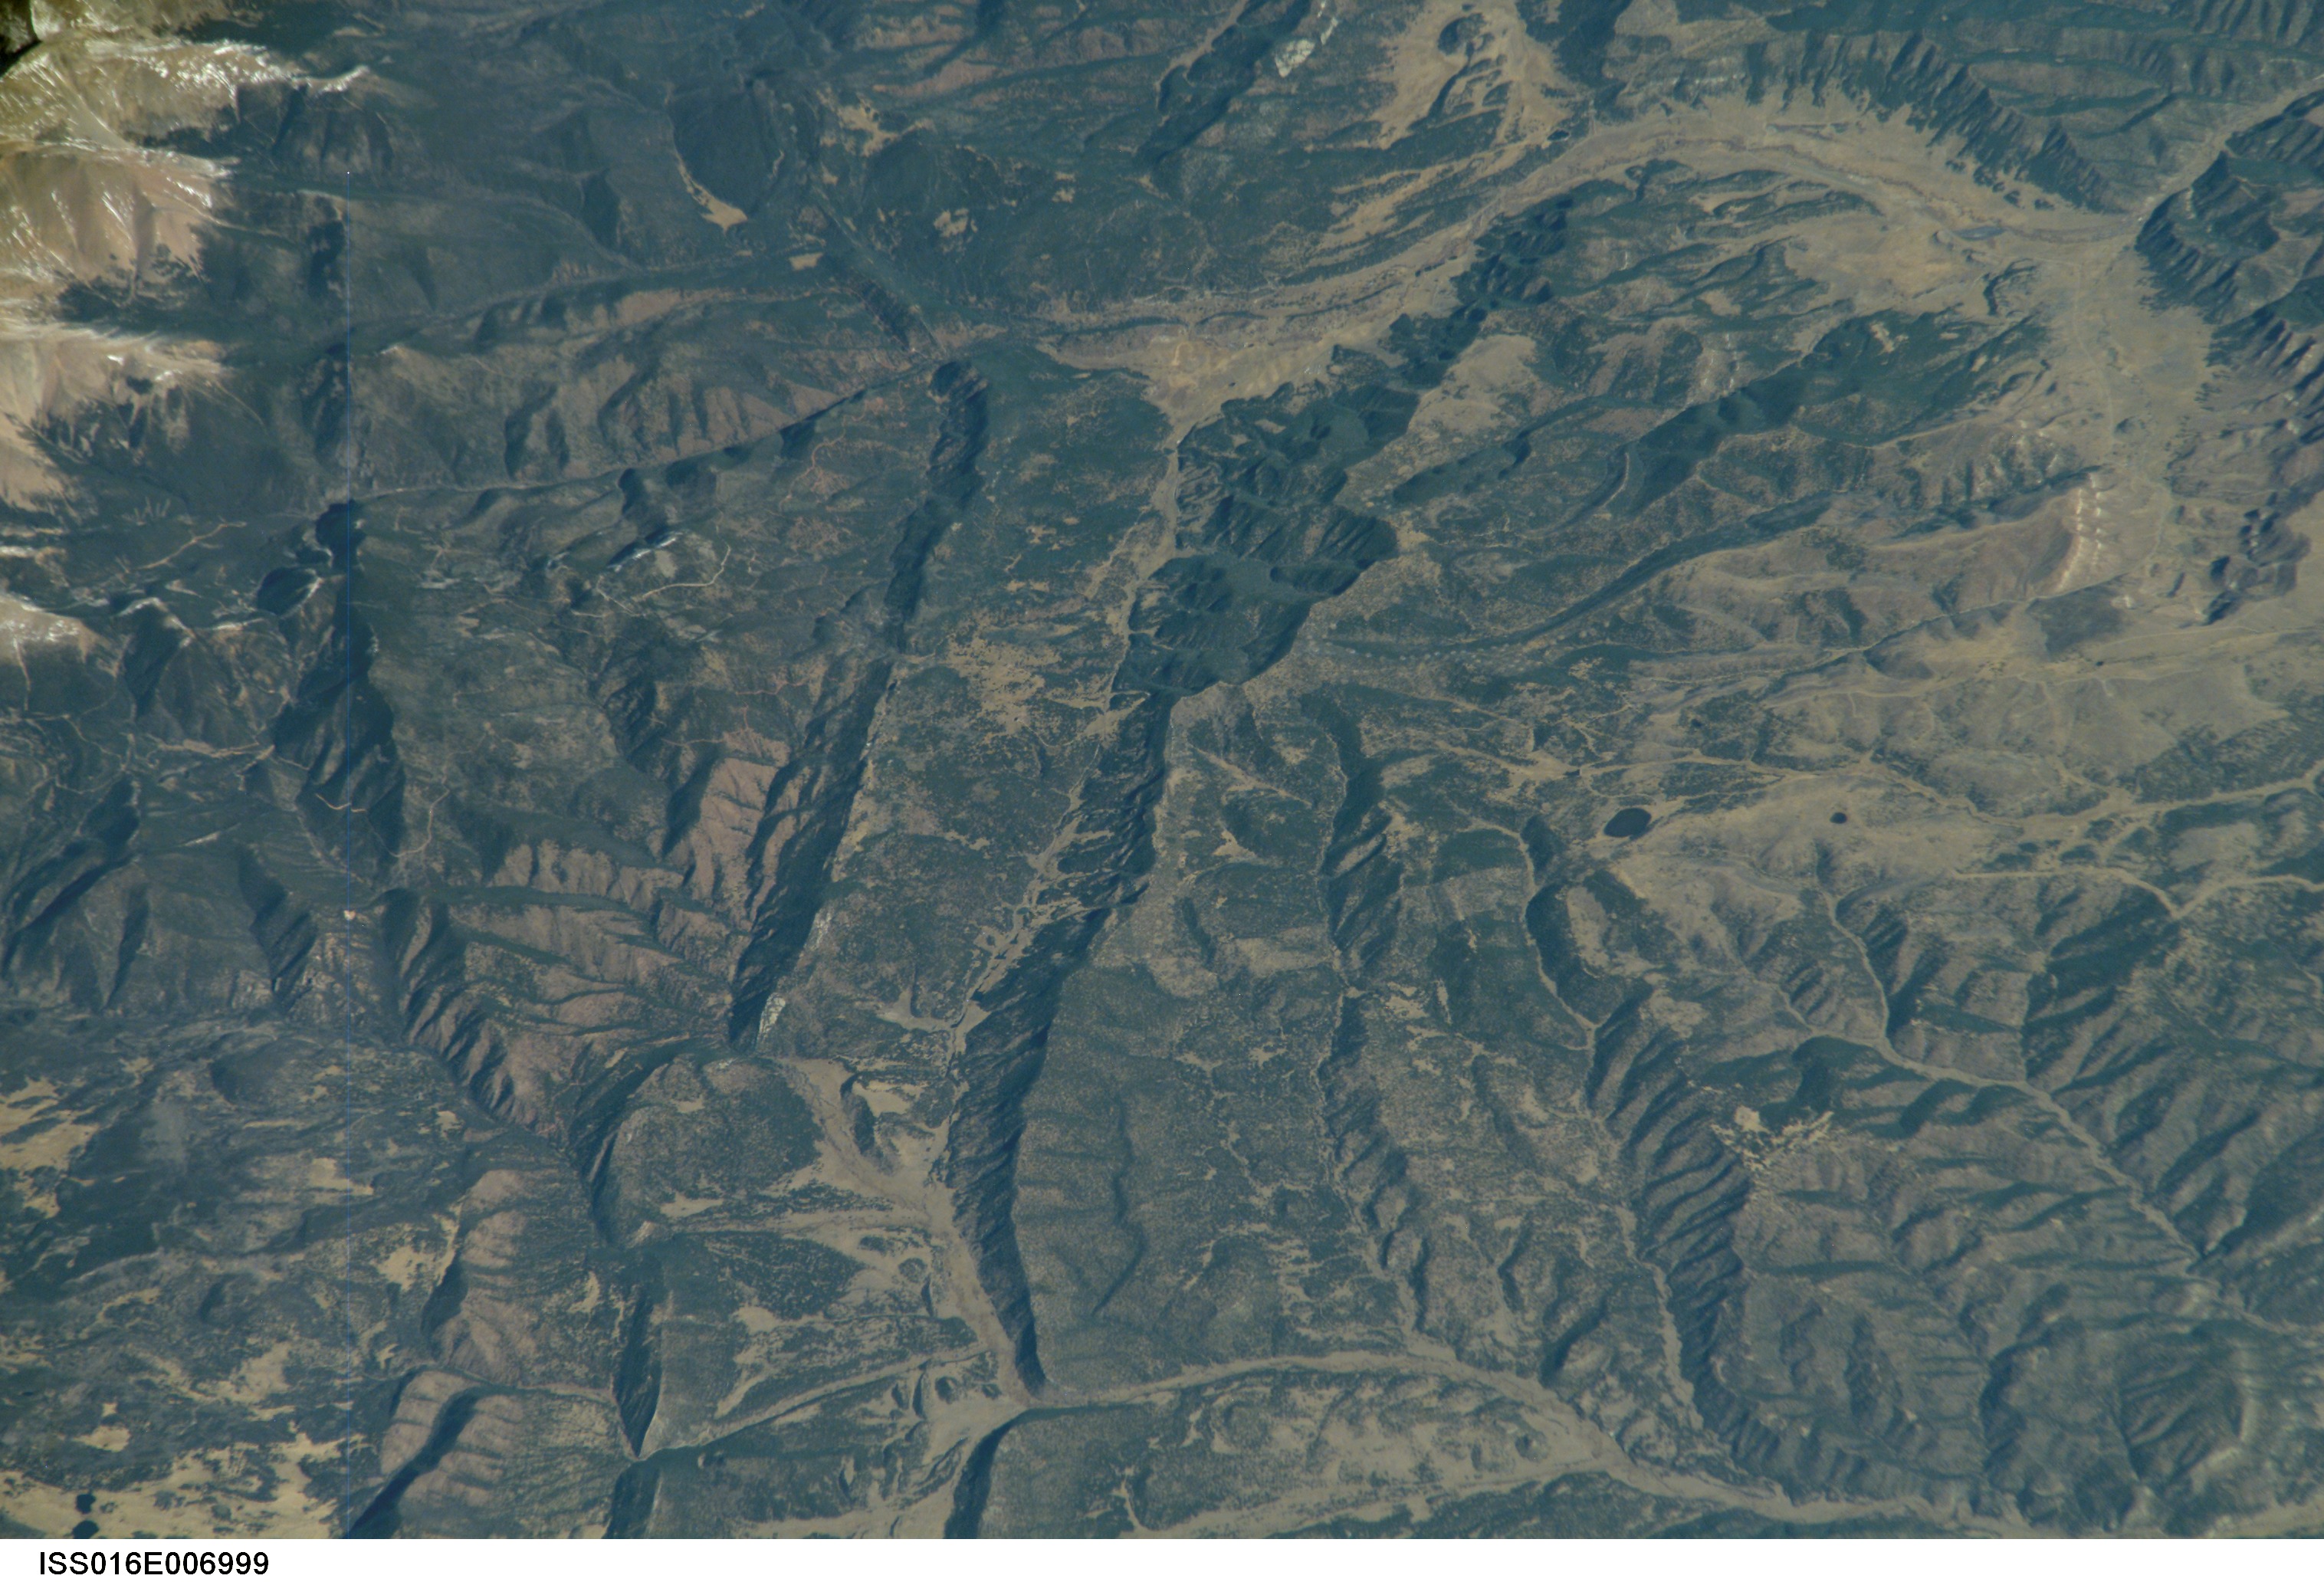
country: USA-COLORADO
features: SANGRE DE CRISTO MTS., FOREST
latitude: 37.0
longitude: -105.1
